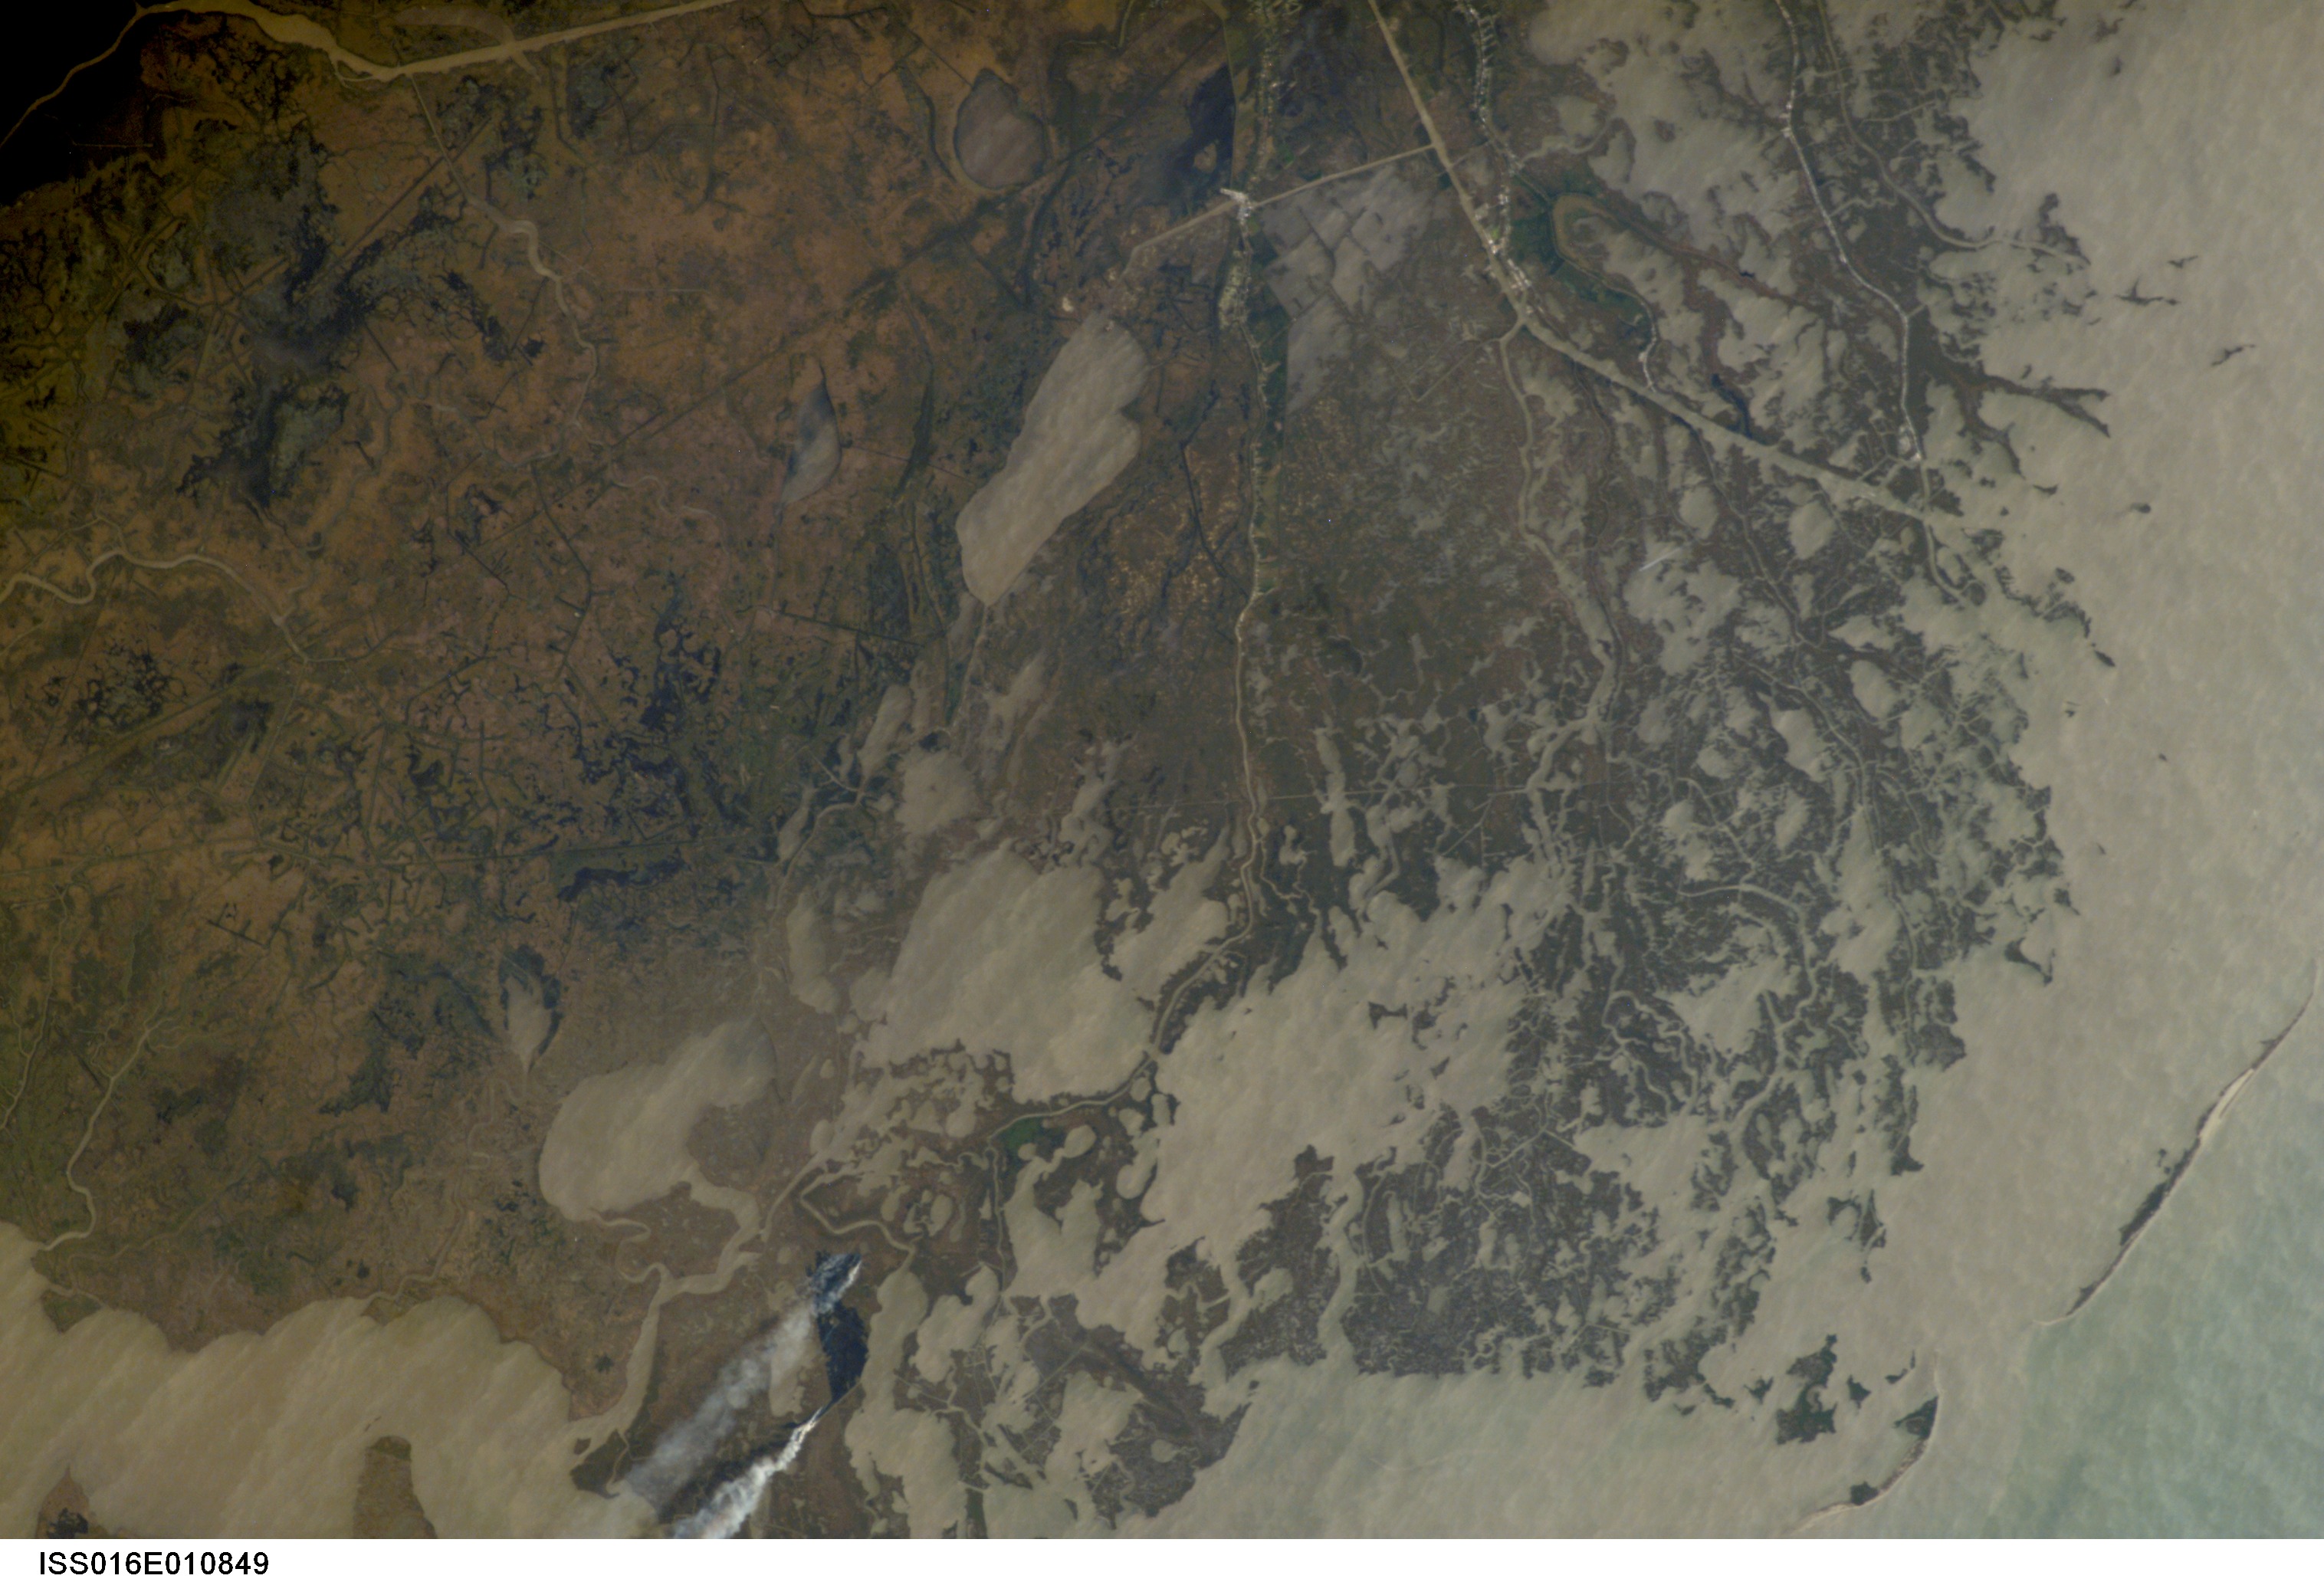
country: USA-LOUISIANA
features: COASTAL MARSH, CANALS, SMOKE
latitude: 29.5
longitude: -91.0
